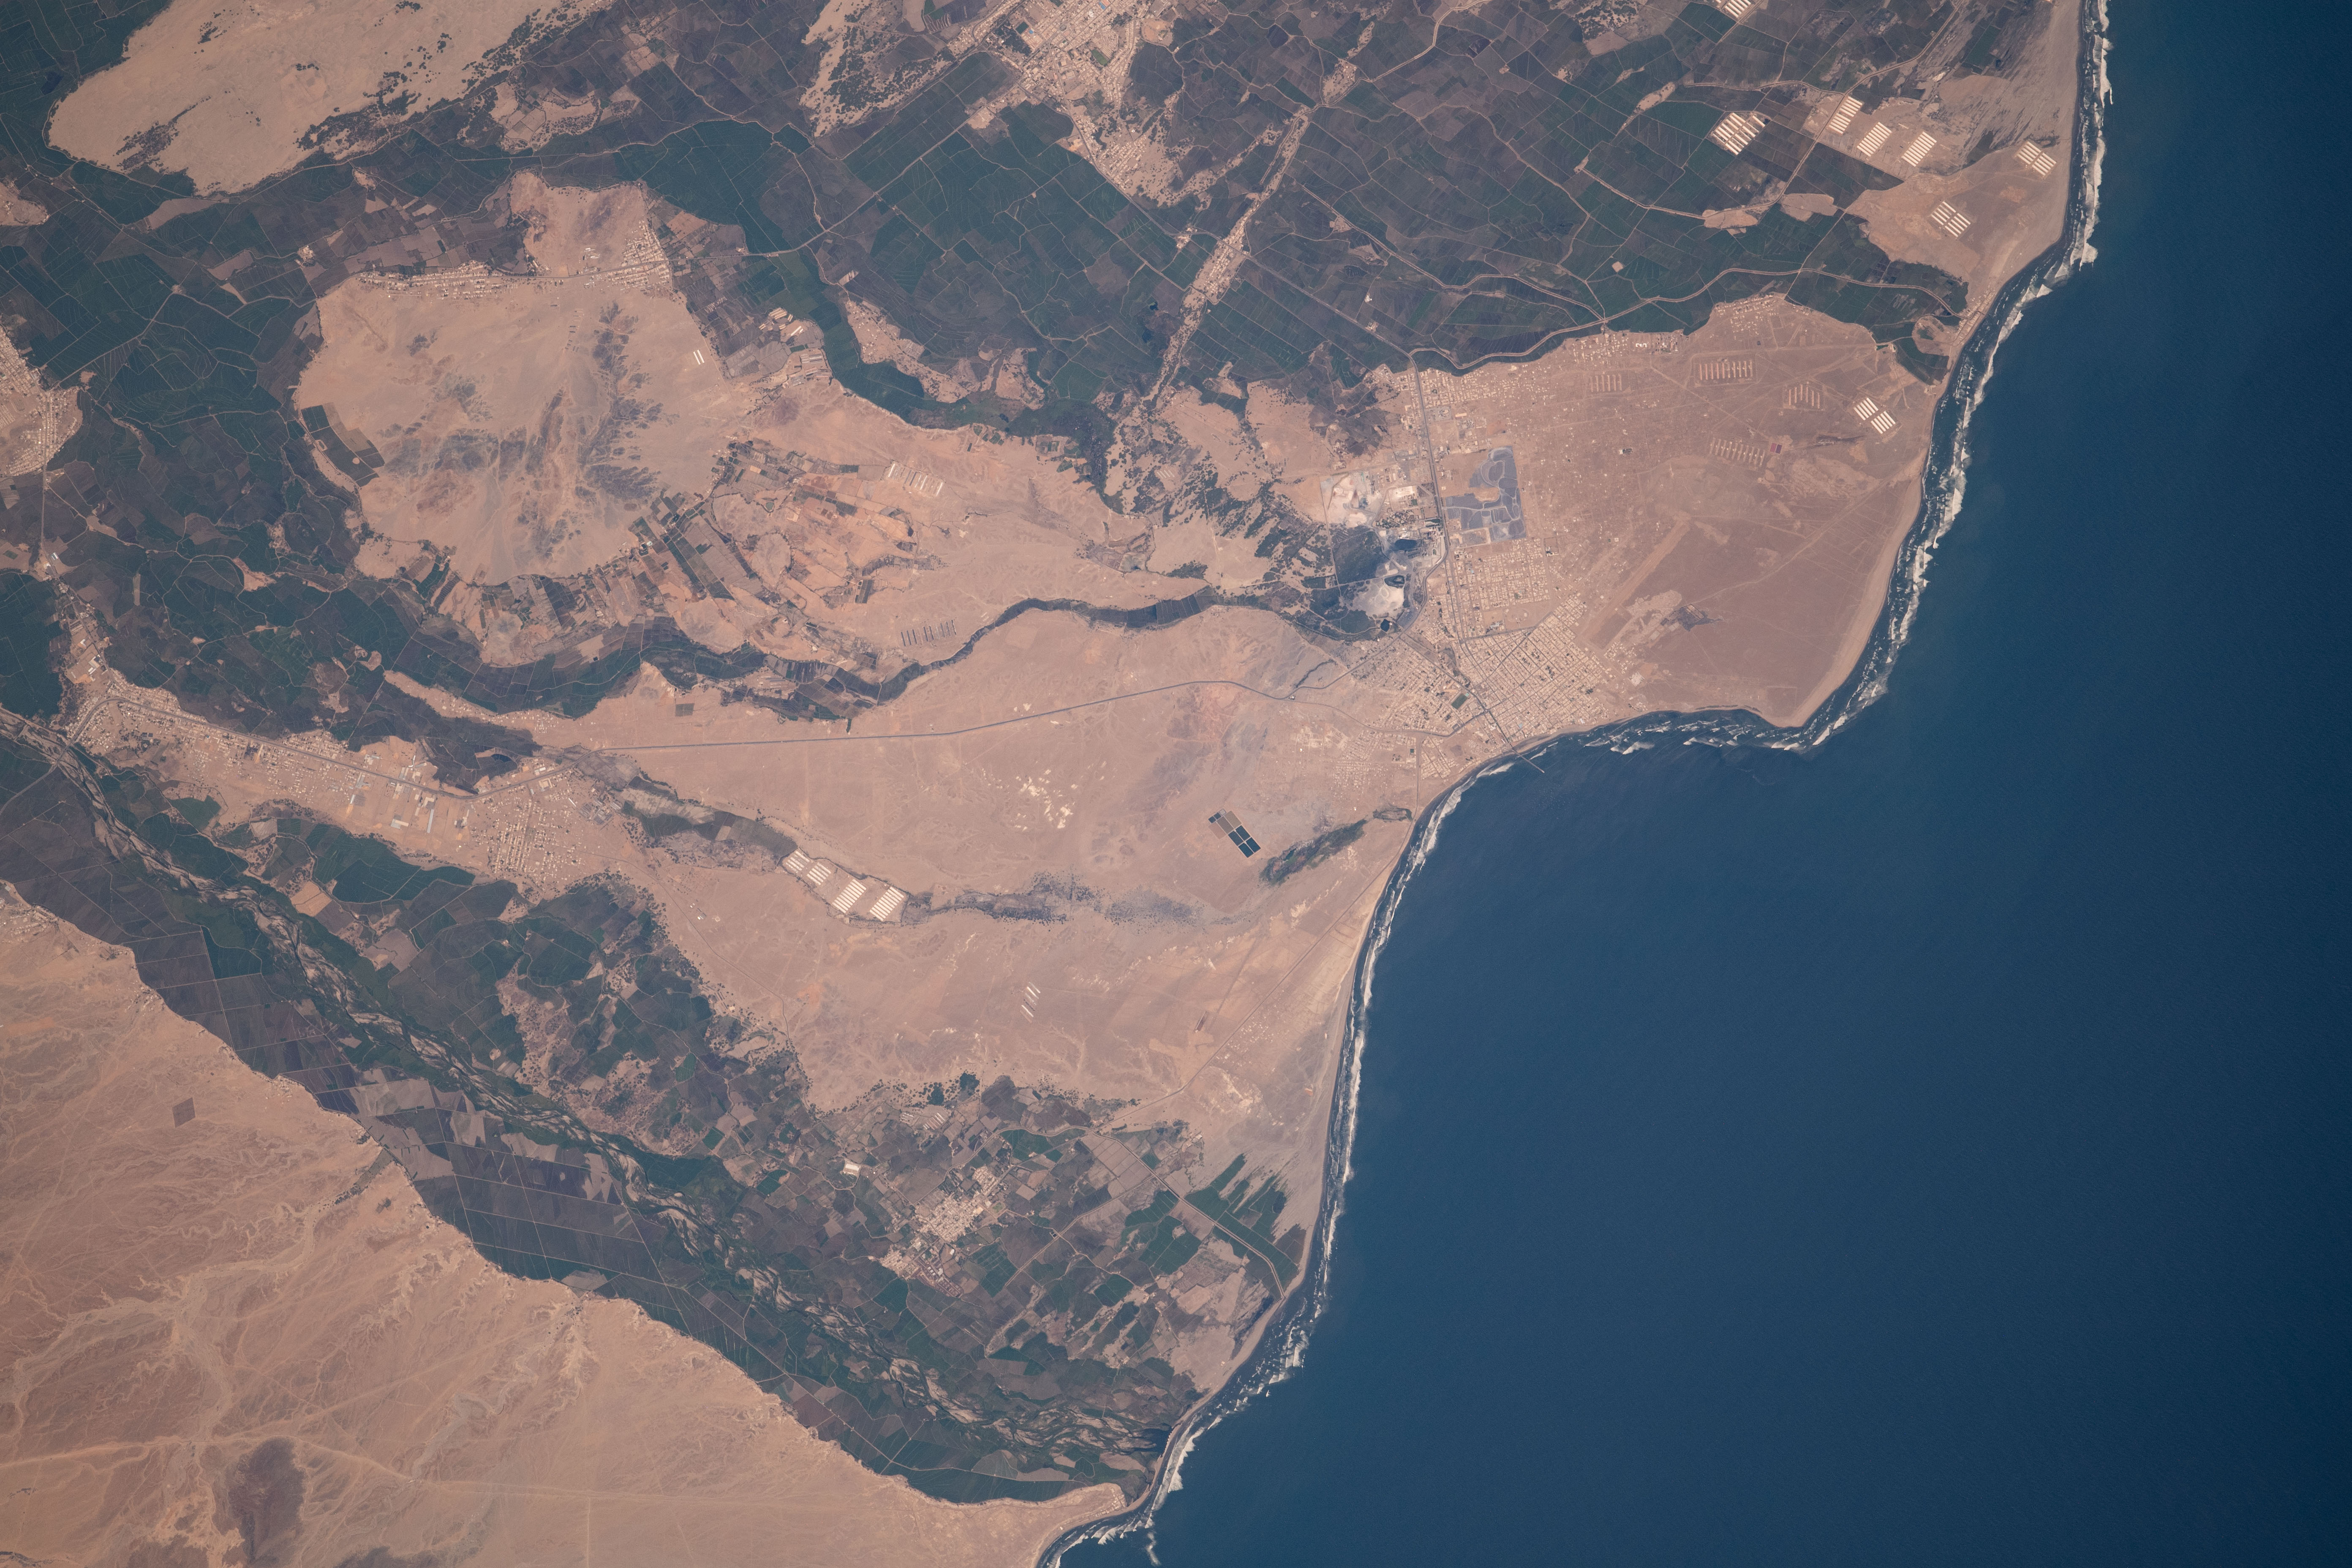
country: PERU
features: SAN MARTIN DE PORRES,PACASMAYO
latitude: -7.4
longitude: -79.5
